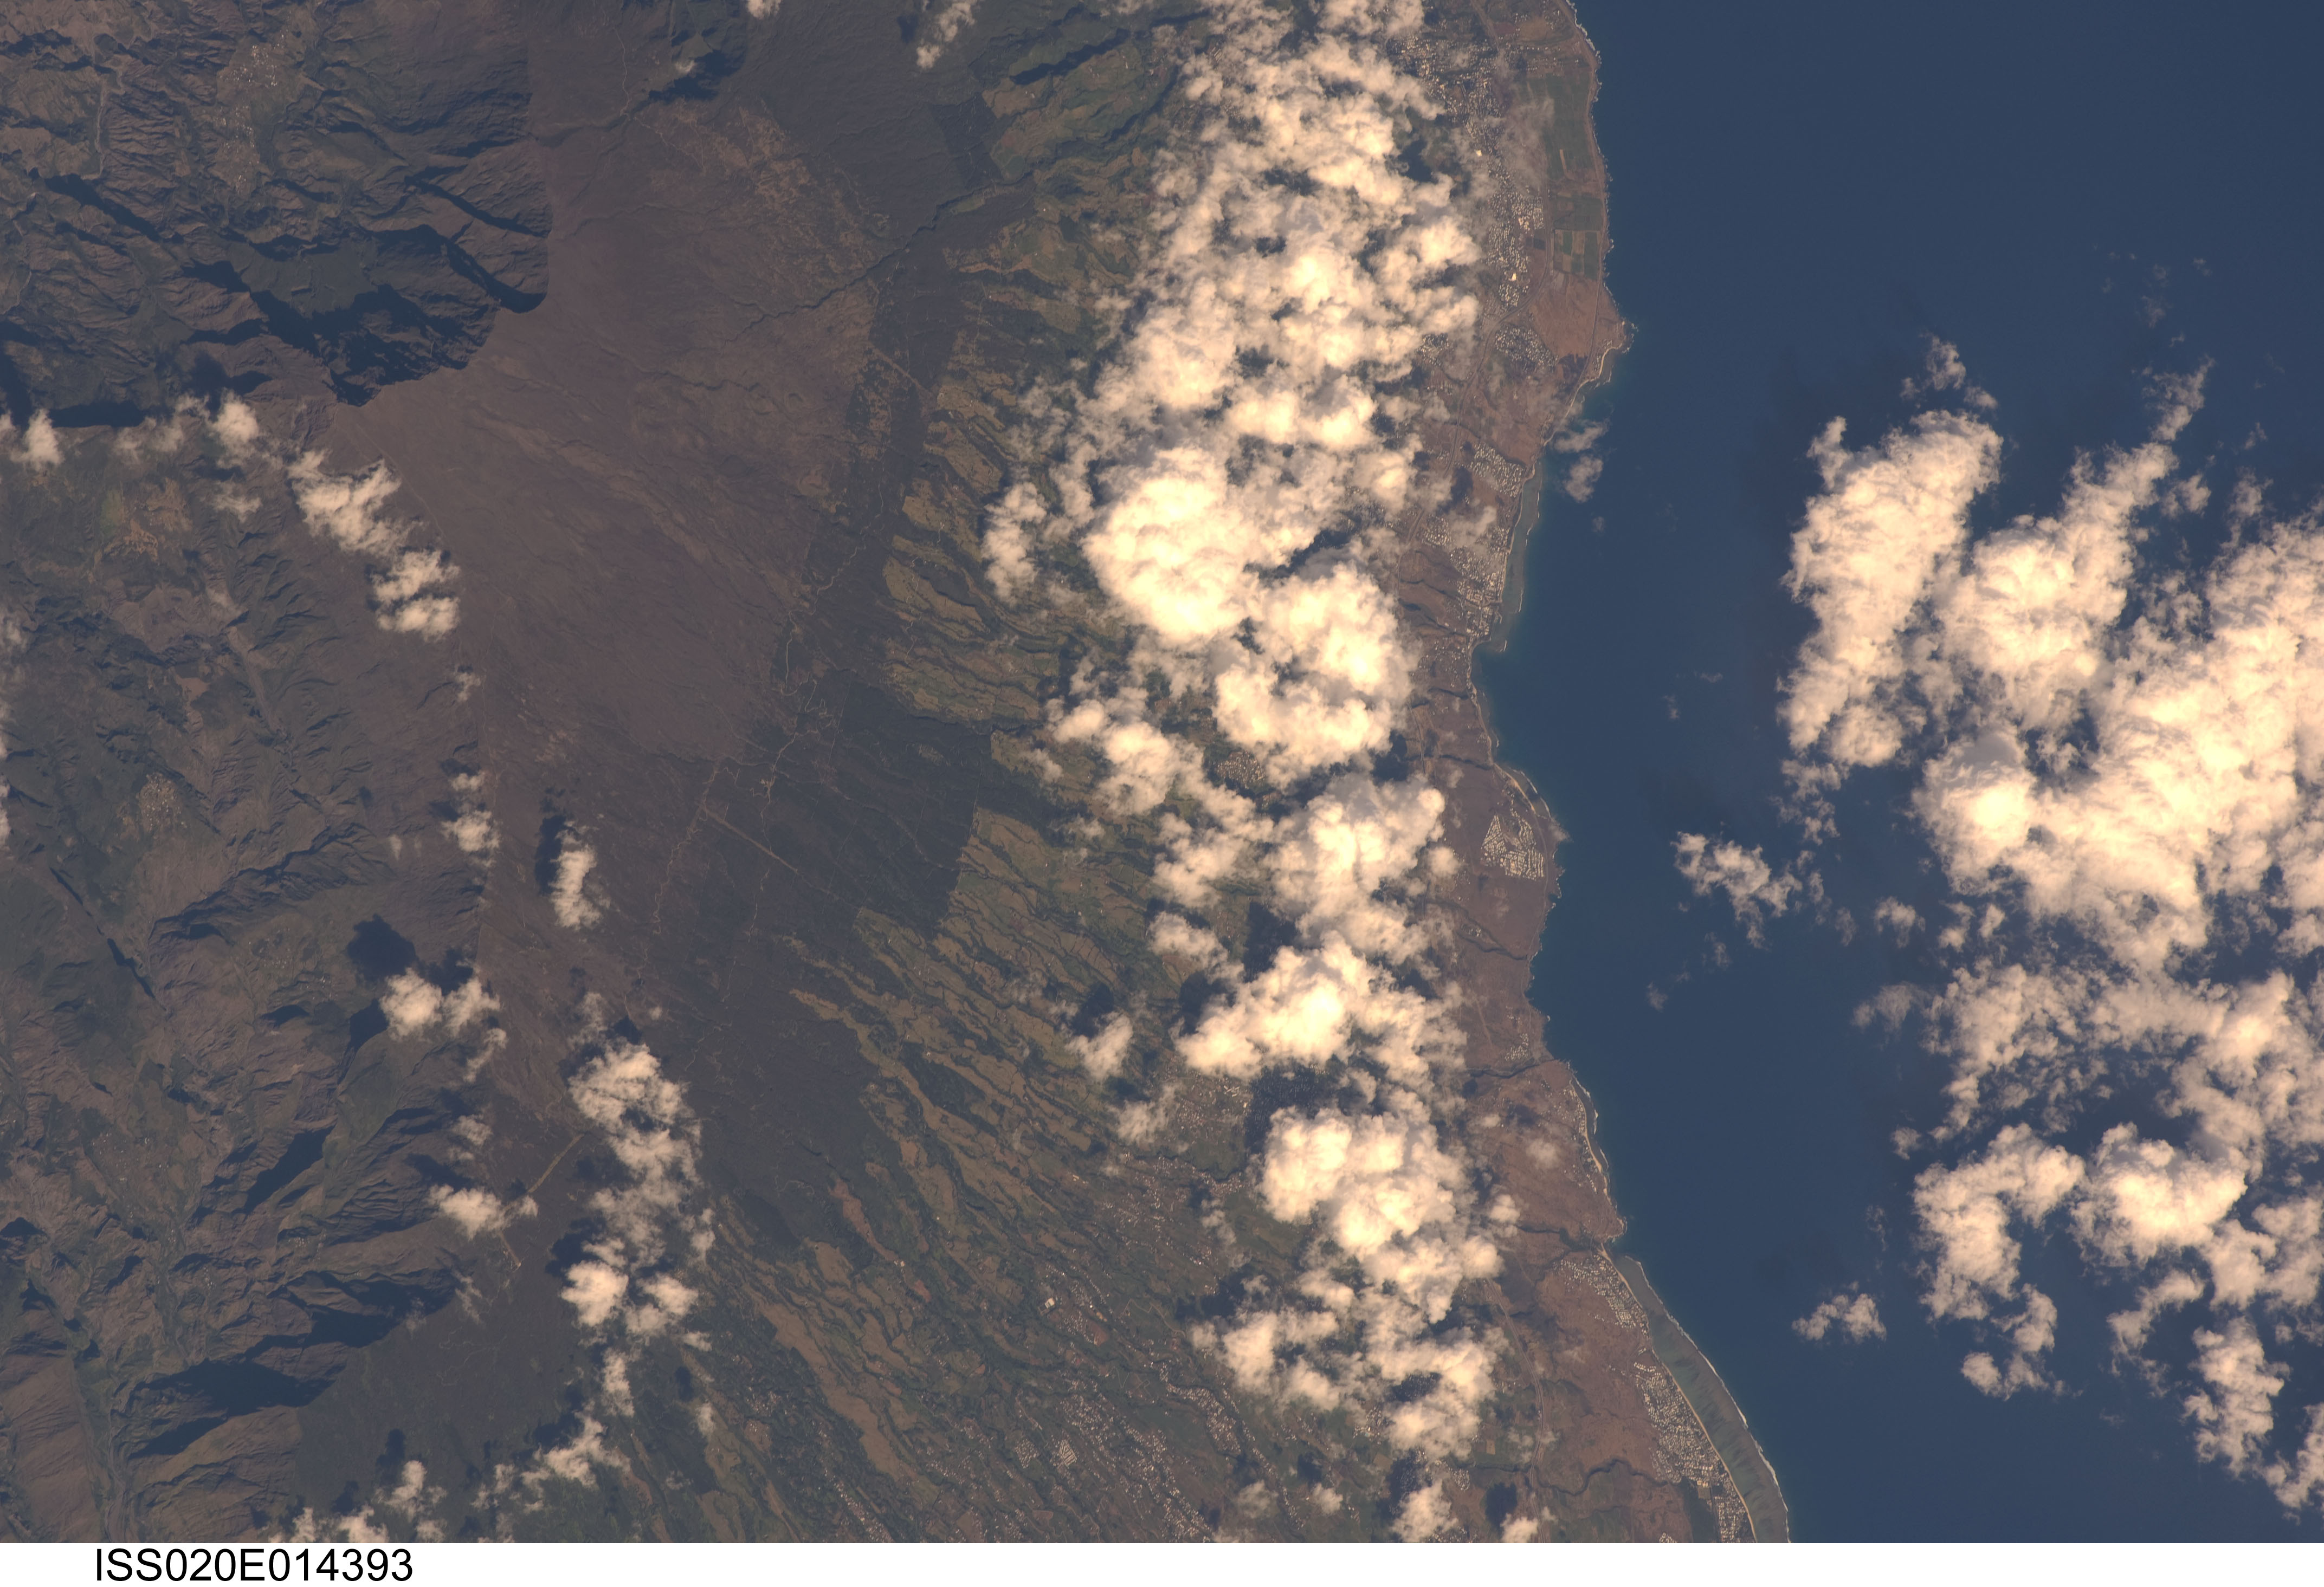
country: REUNION
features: W. COAST, SAINT-LEU AREA, RAVINES, FOREST
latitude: -21.1
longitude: 55.3
